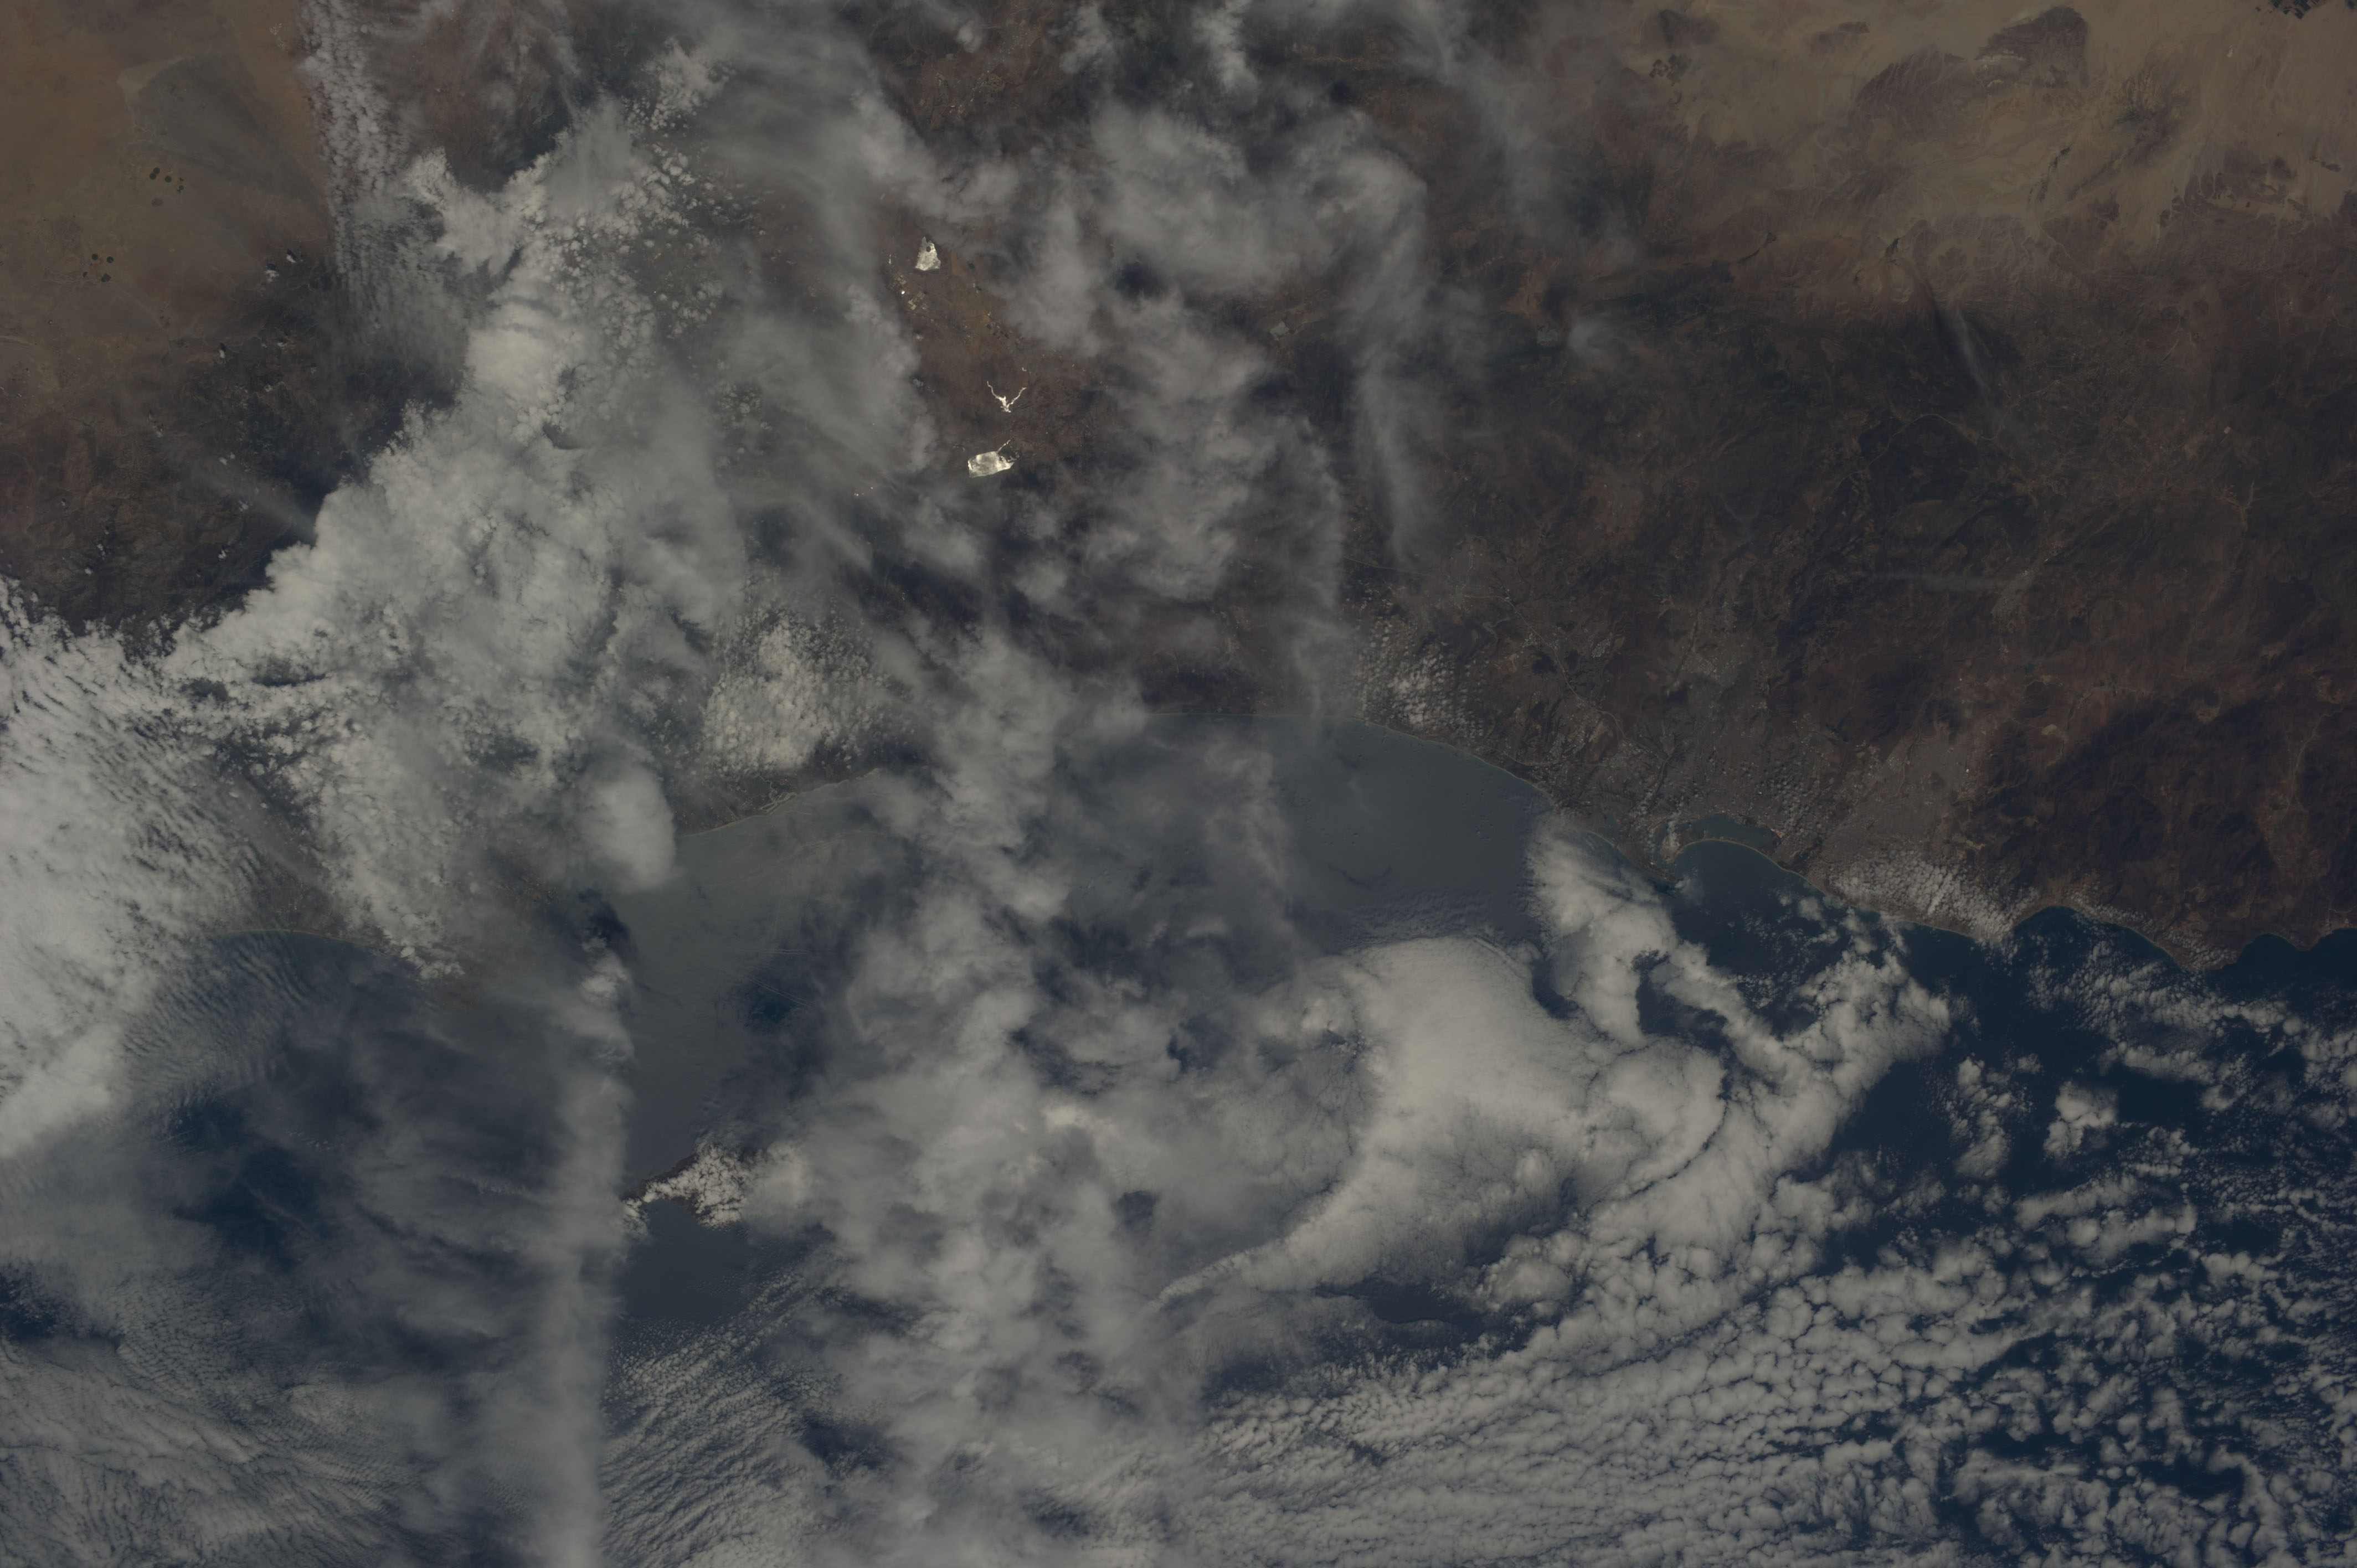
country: USA-CALIFORNIA
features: PACIFIC OCEAN,SAN DIEGO,TIJUANA,BAJA CALIFORNIA,CALIFORNIA,SAN DIEGO CALIFORNIA
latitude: 33.0
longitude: -117.5
